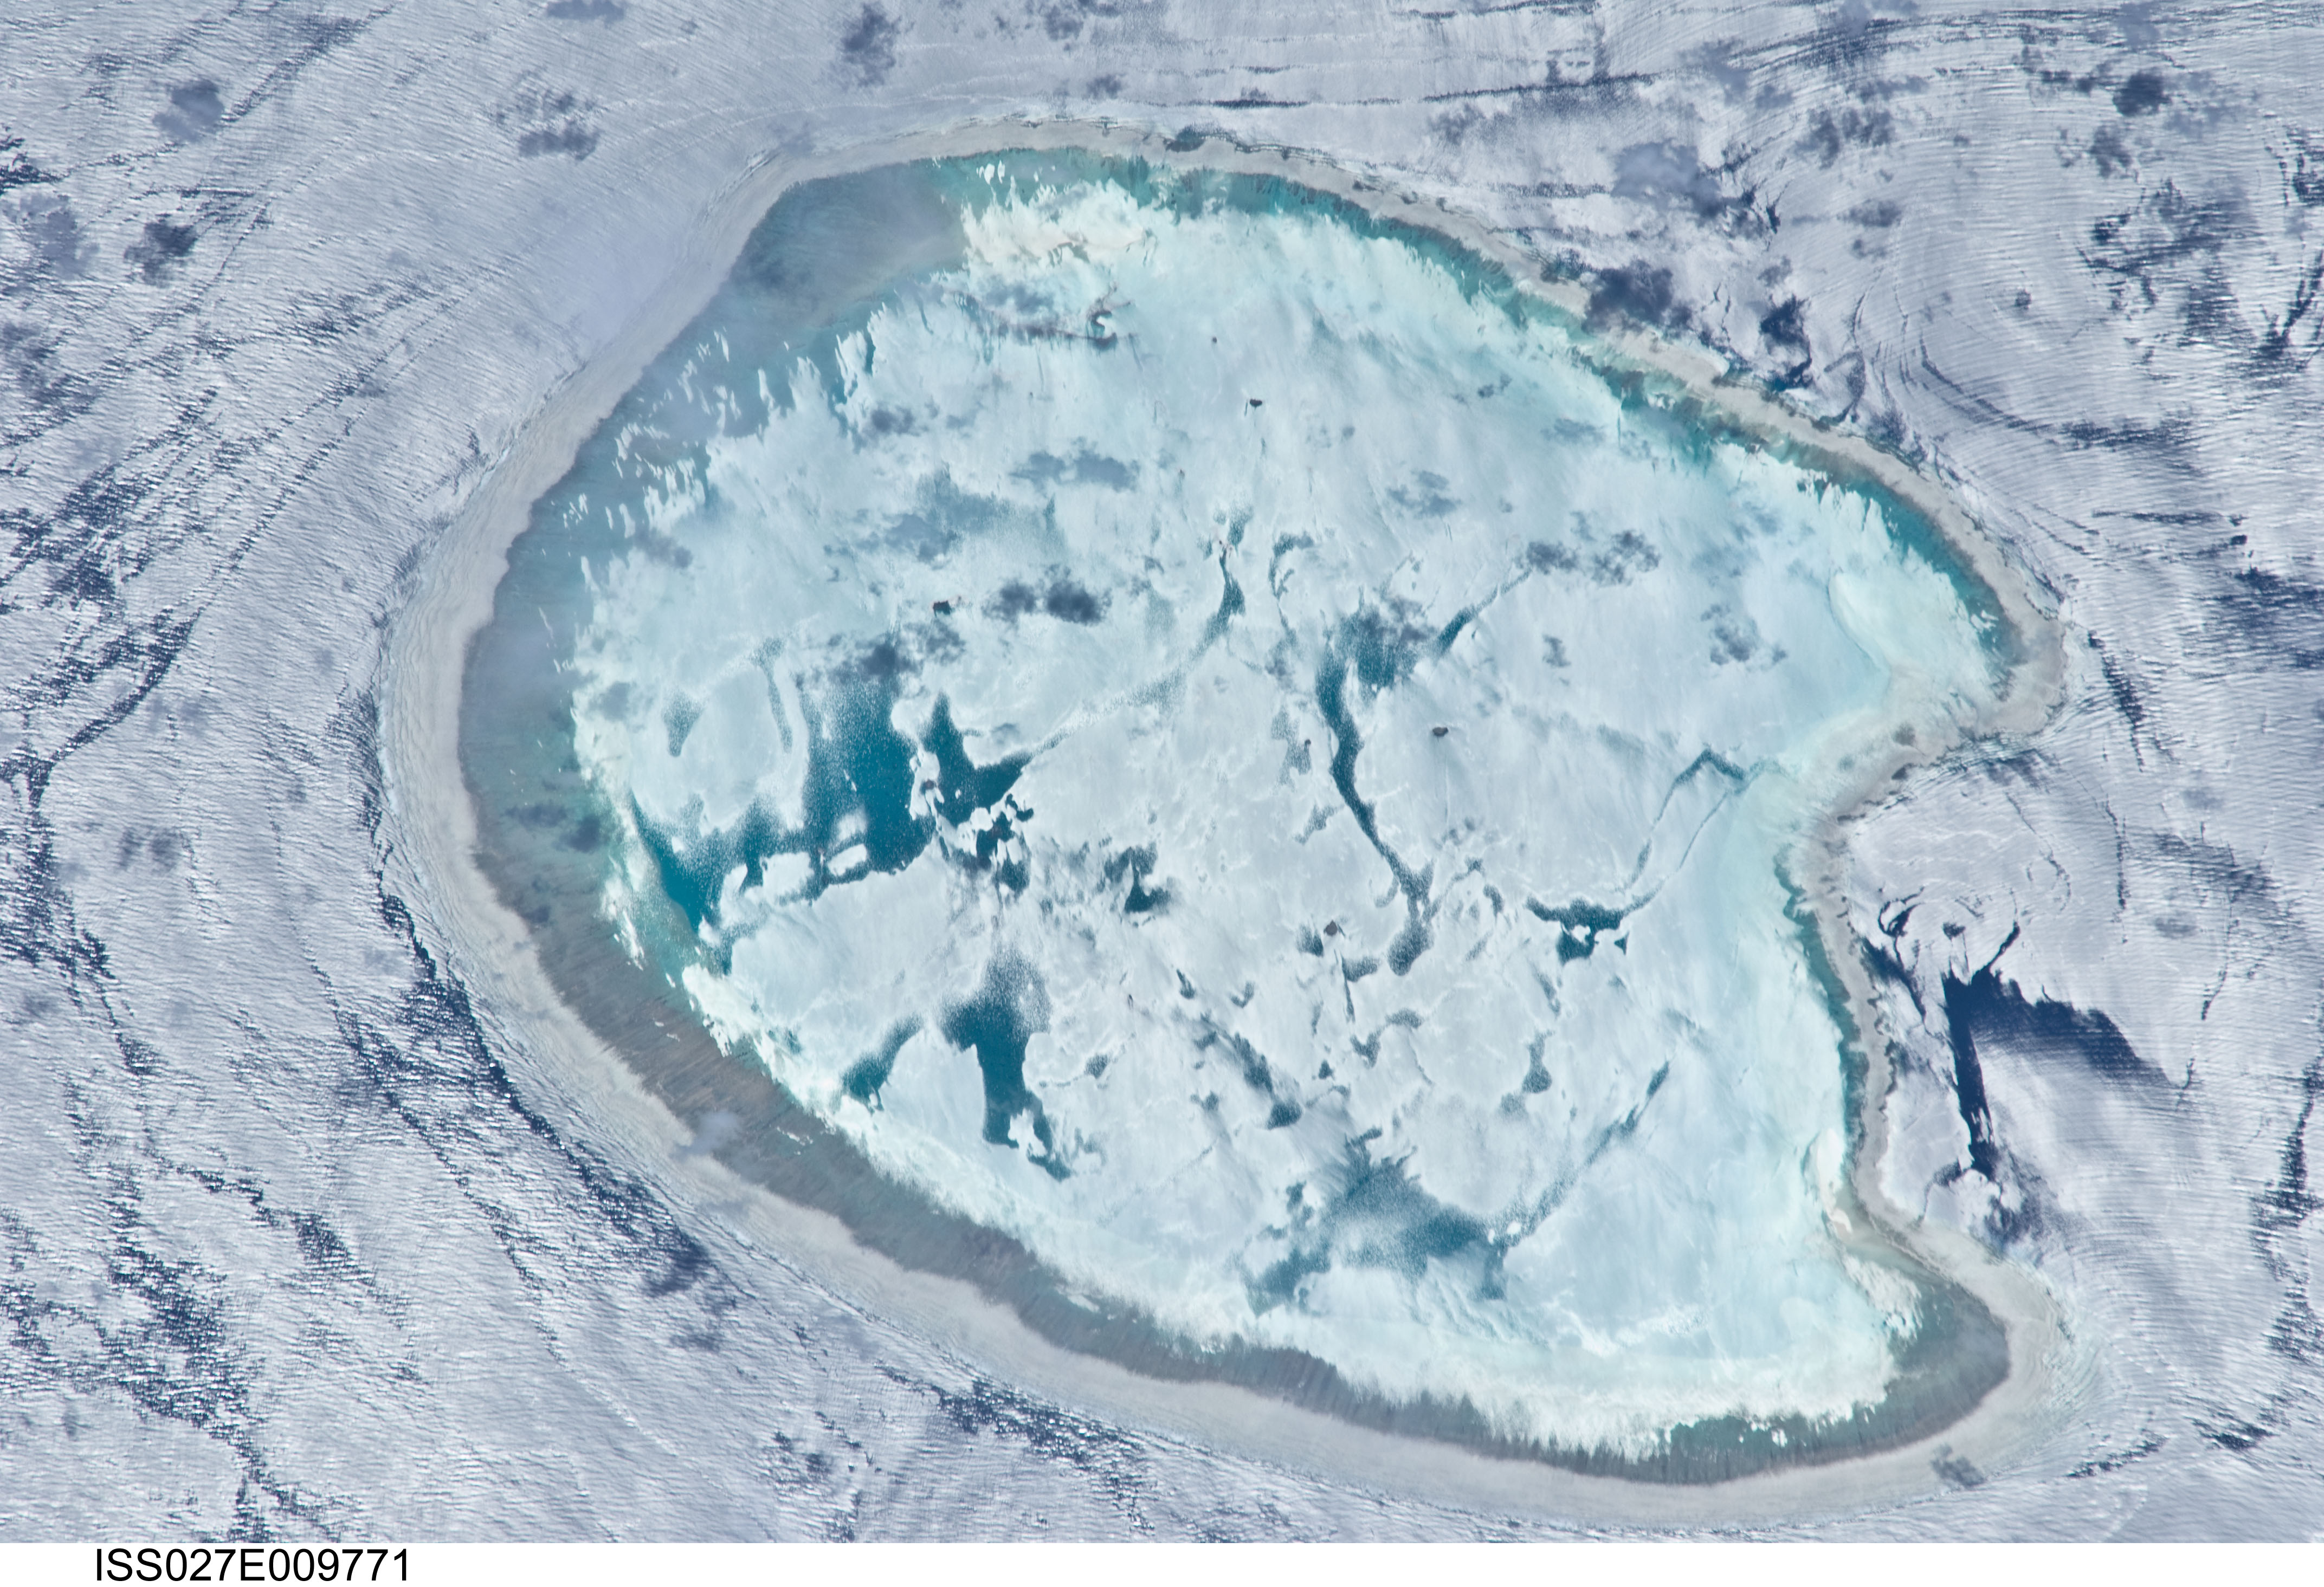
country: INDIAN OCEAN I(S).
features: BASSAS DA INDIA, SUNGLINT, ATOLL
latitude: -21.5
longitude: 39.7
